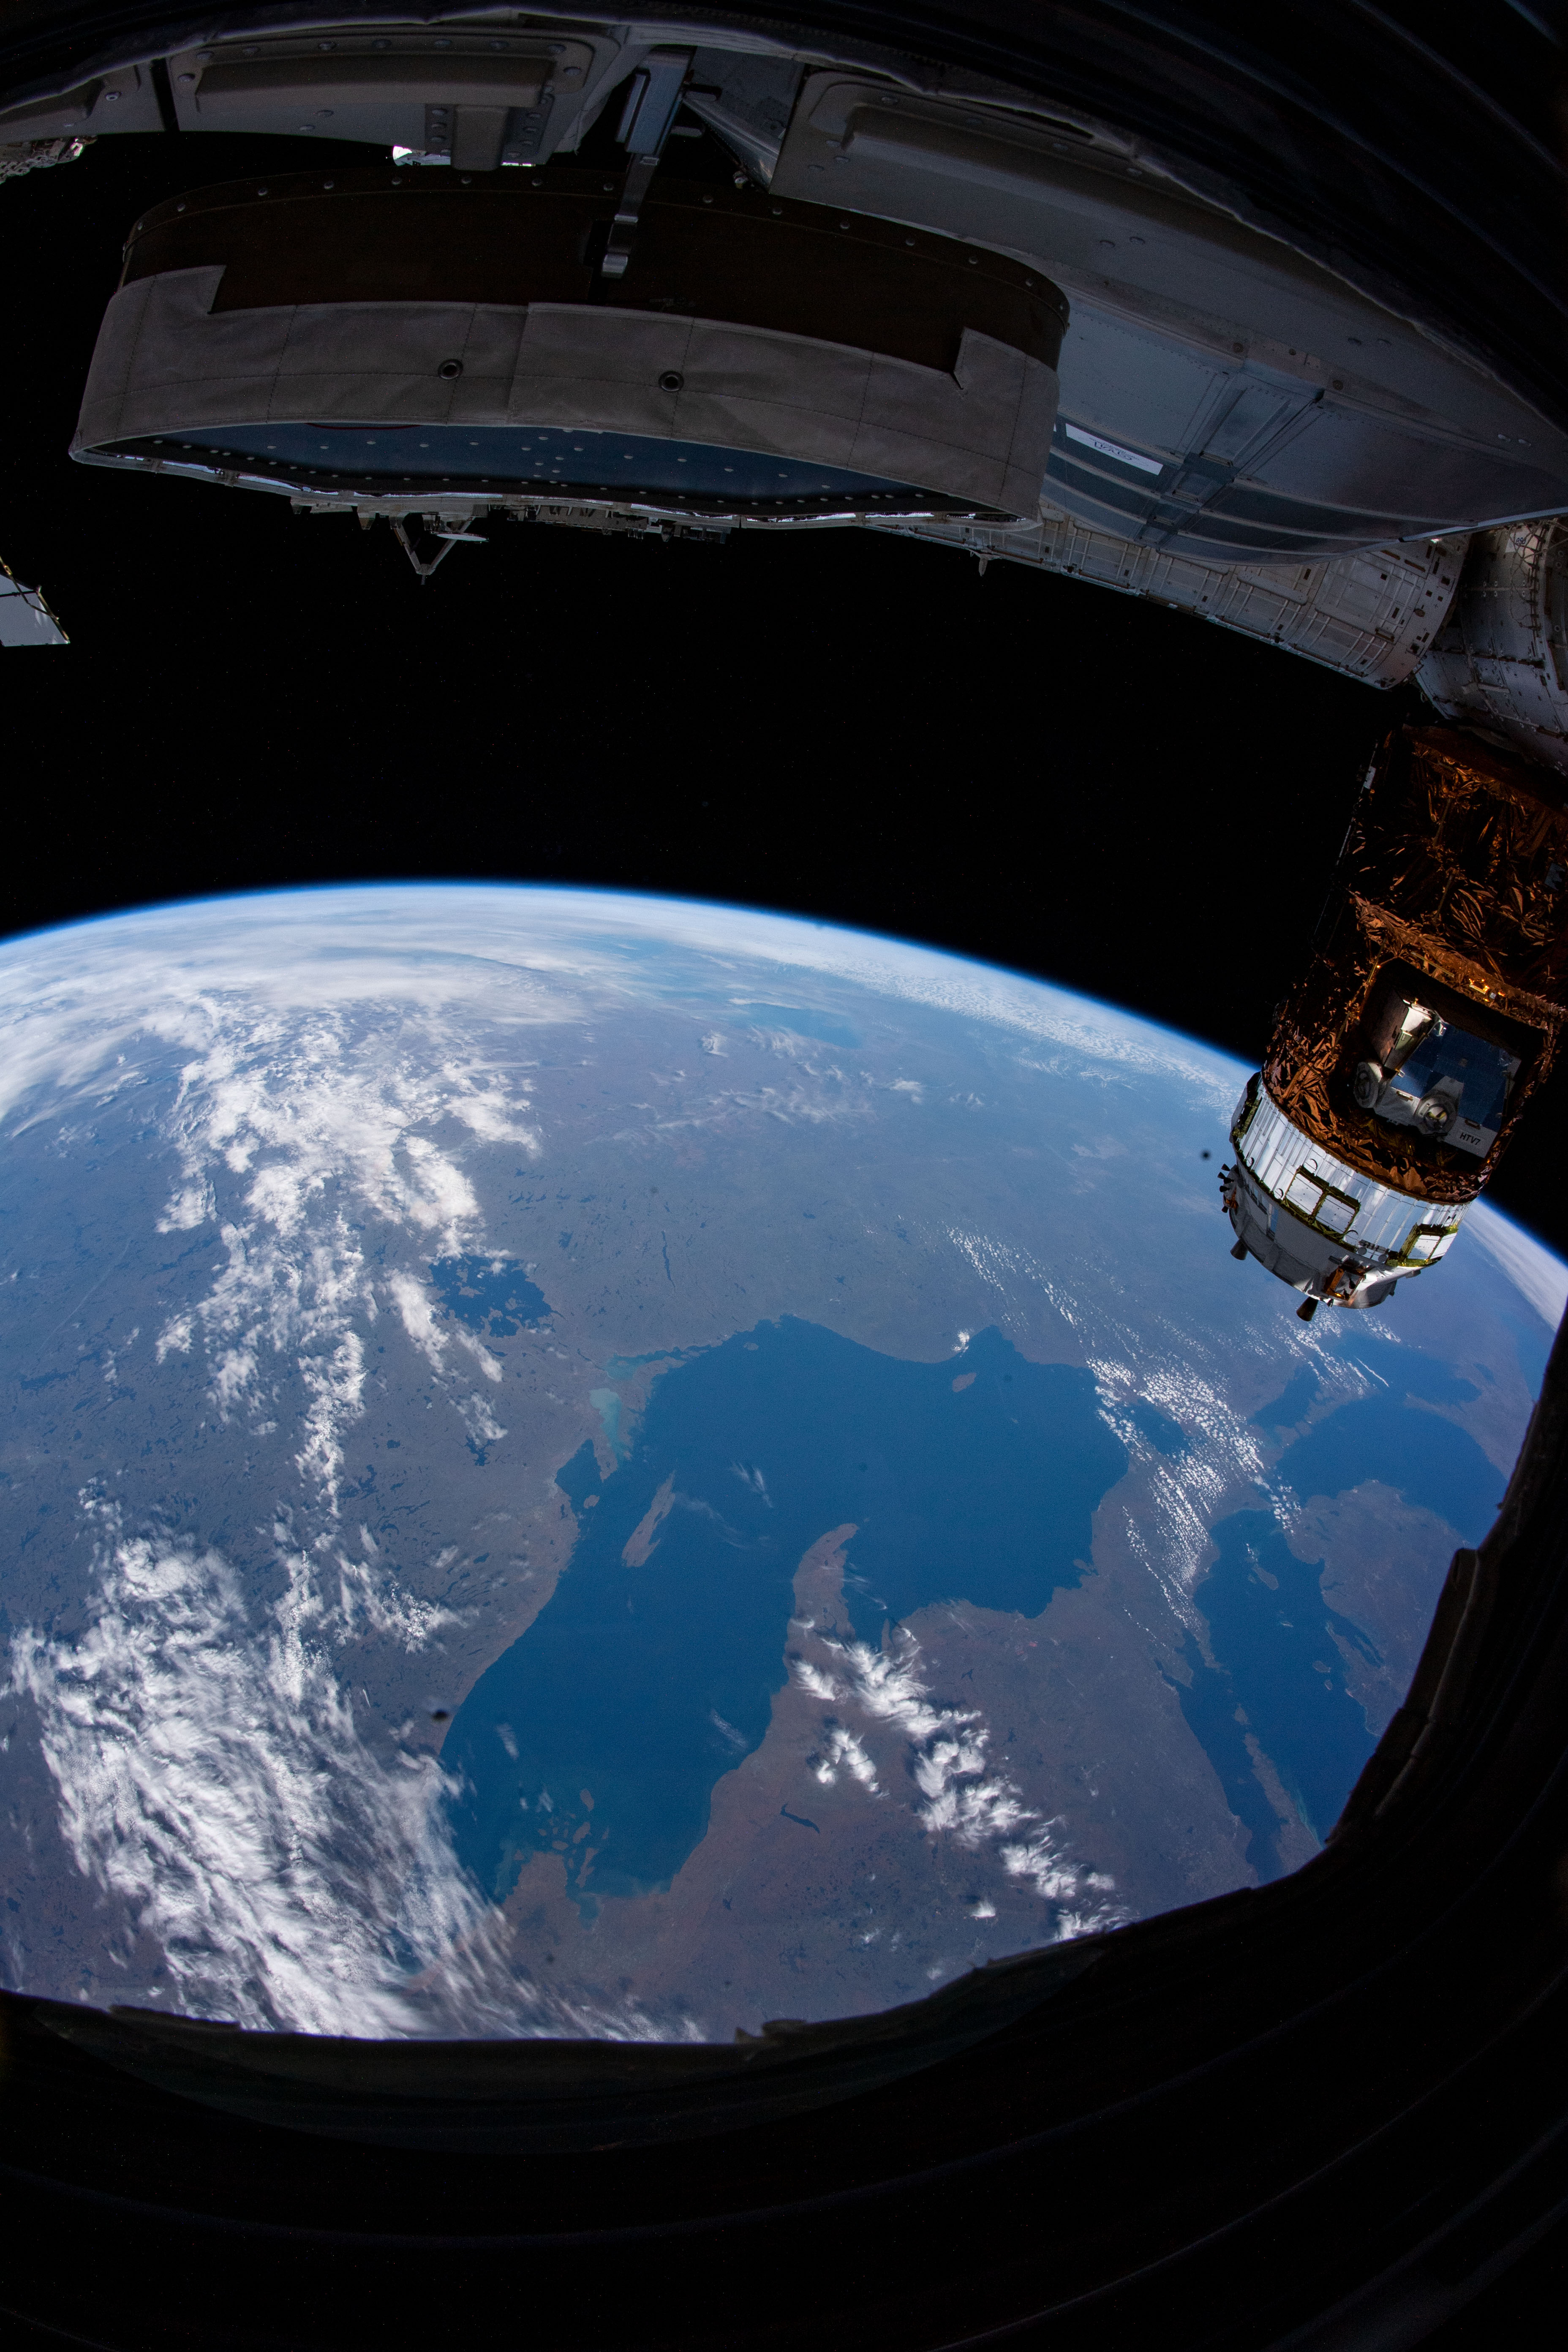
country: CANADA-O
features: EARTH LIMB, CLOUDS, LAKE SUPERIOR
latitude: 50.0
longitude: -86.0
